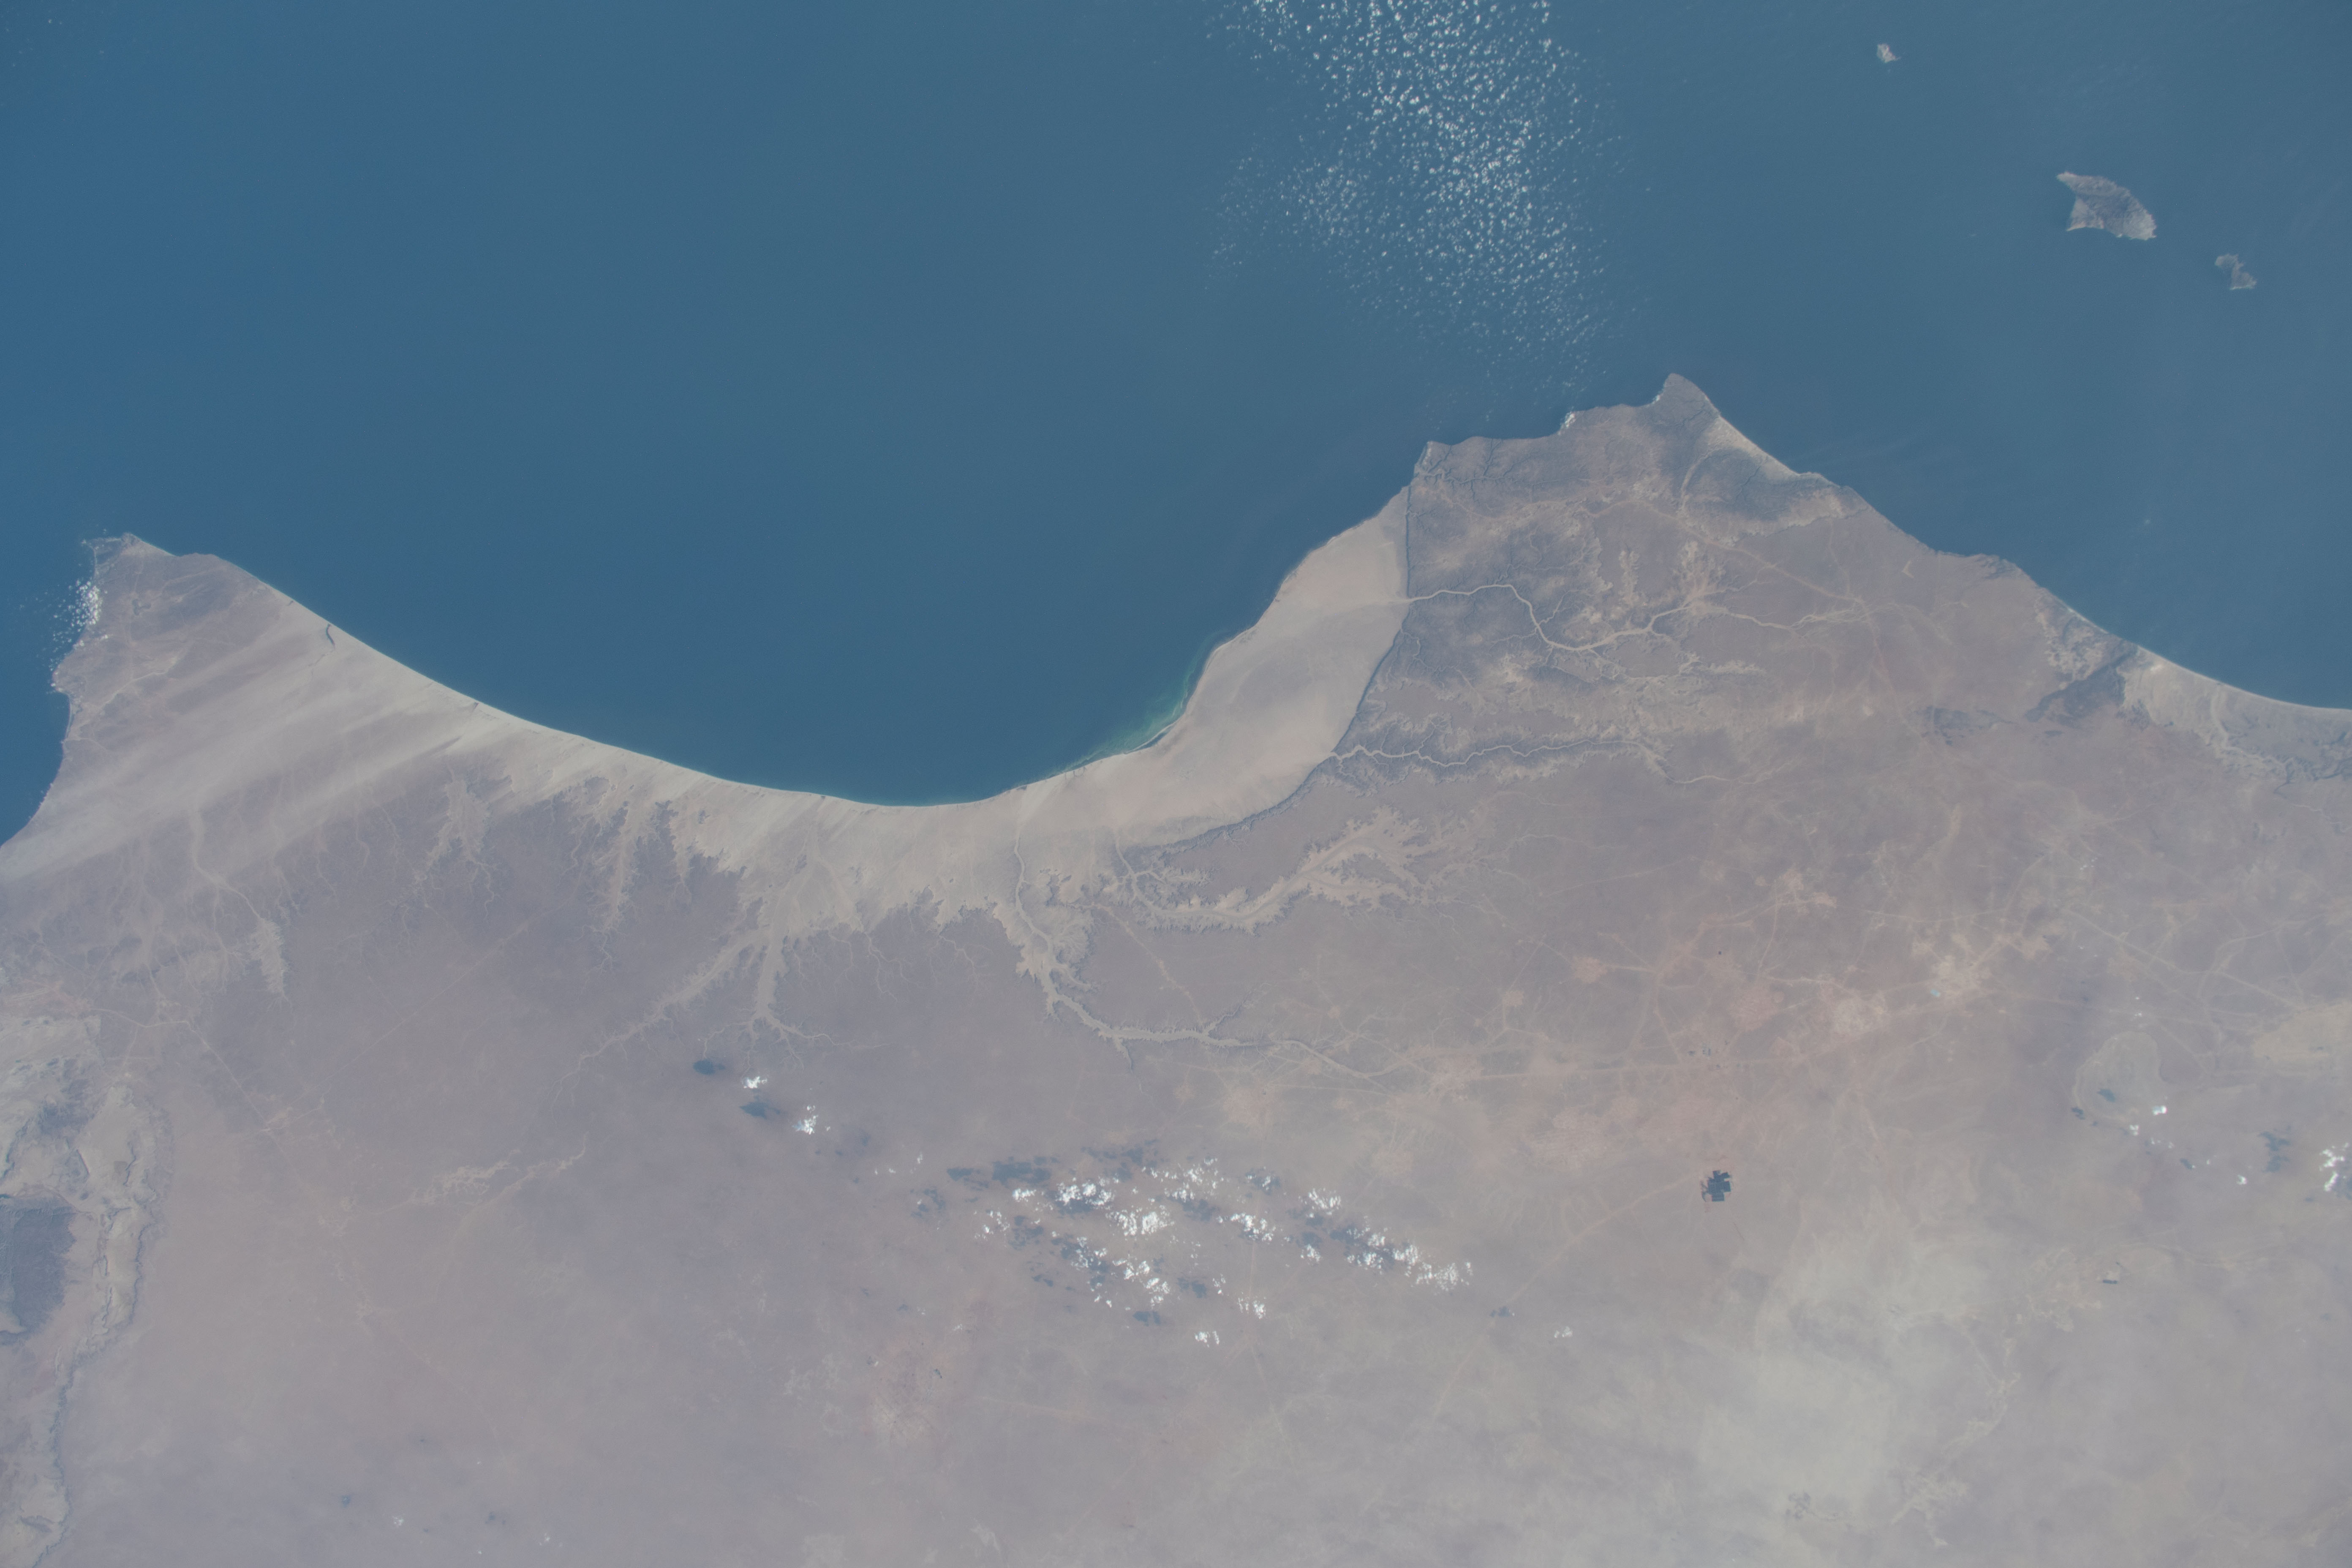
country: OMAN
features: AL-HALLANIYAH, DHOFAR
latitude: 18.5
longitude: 56.5
